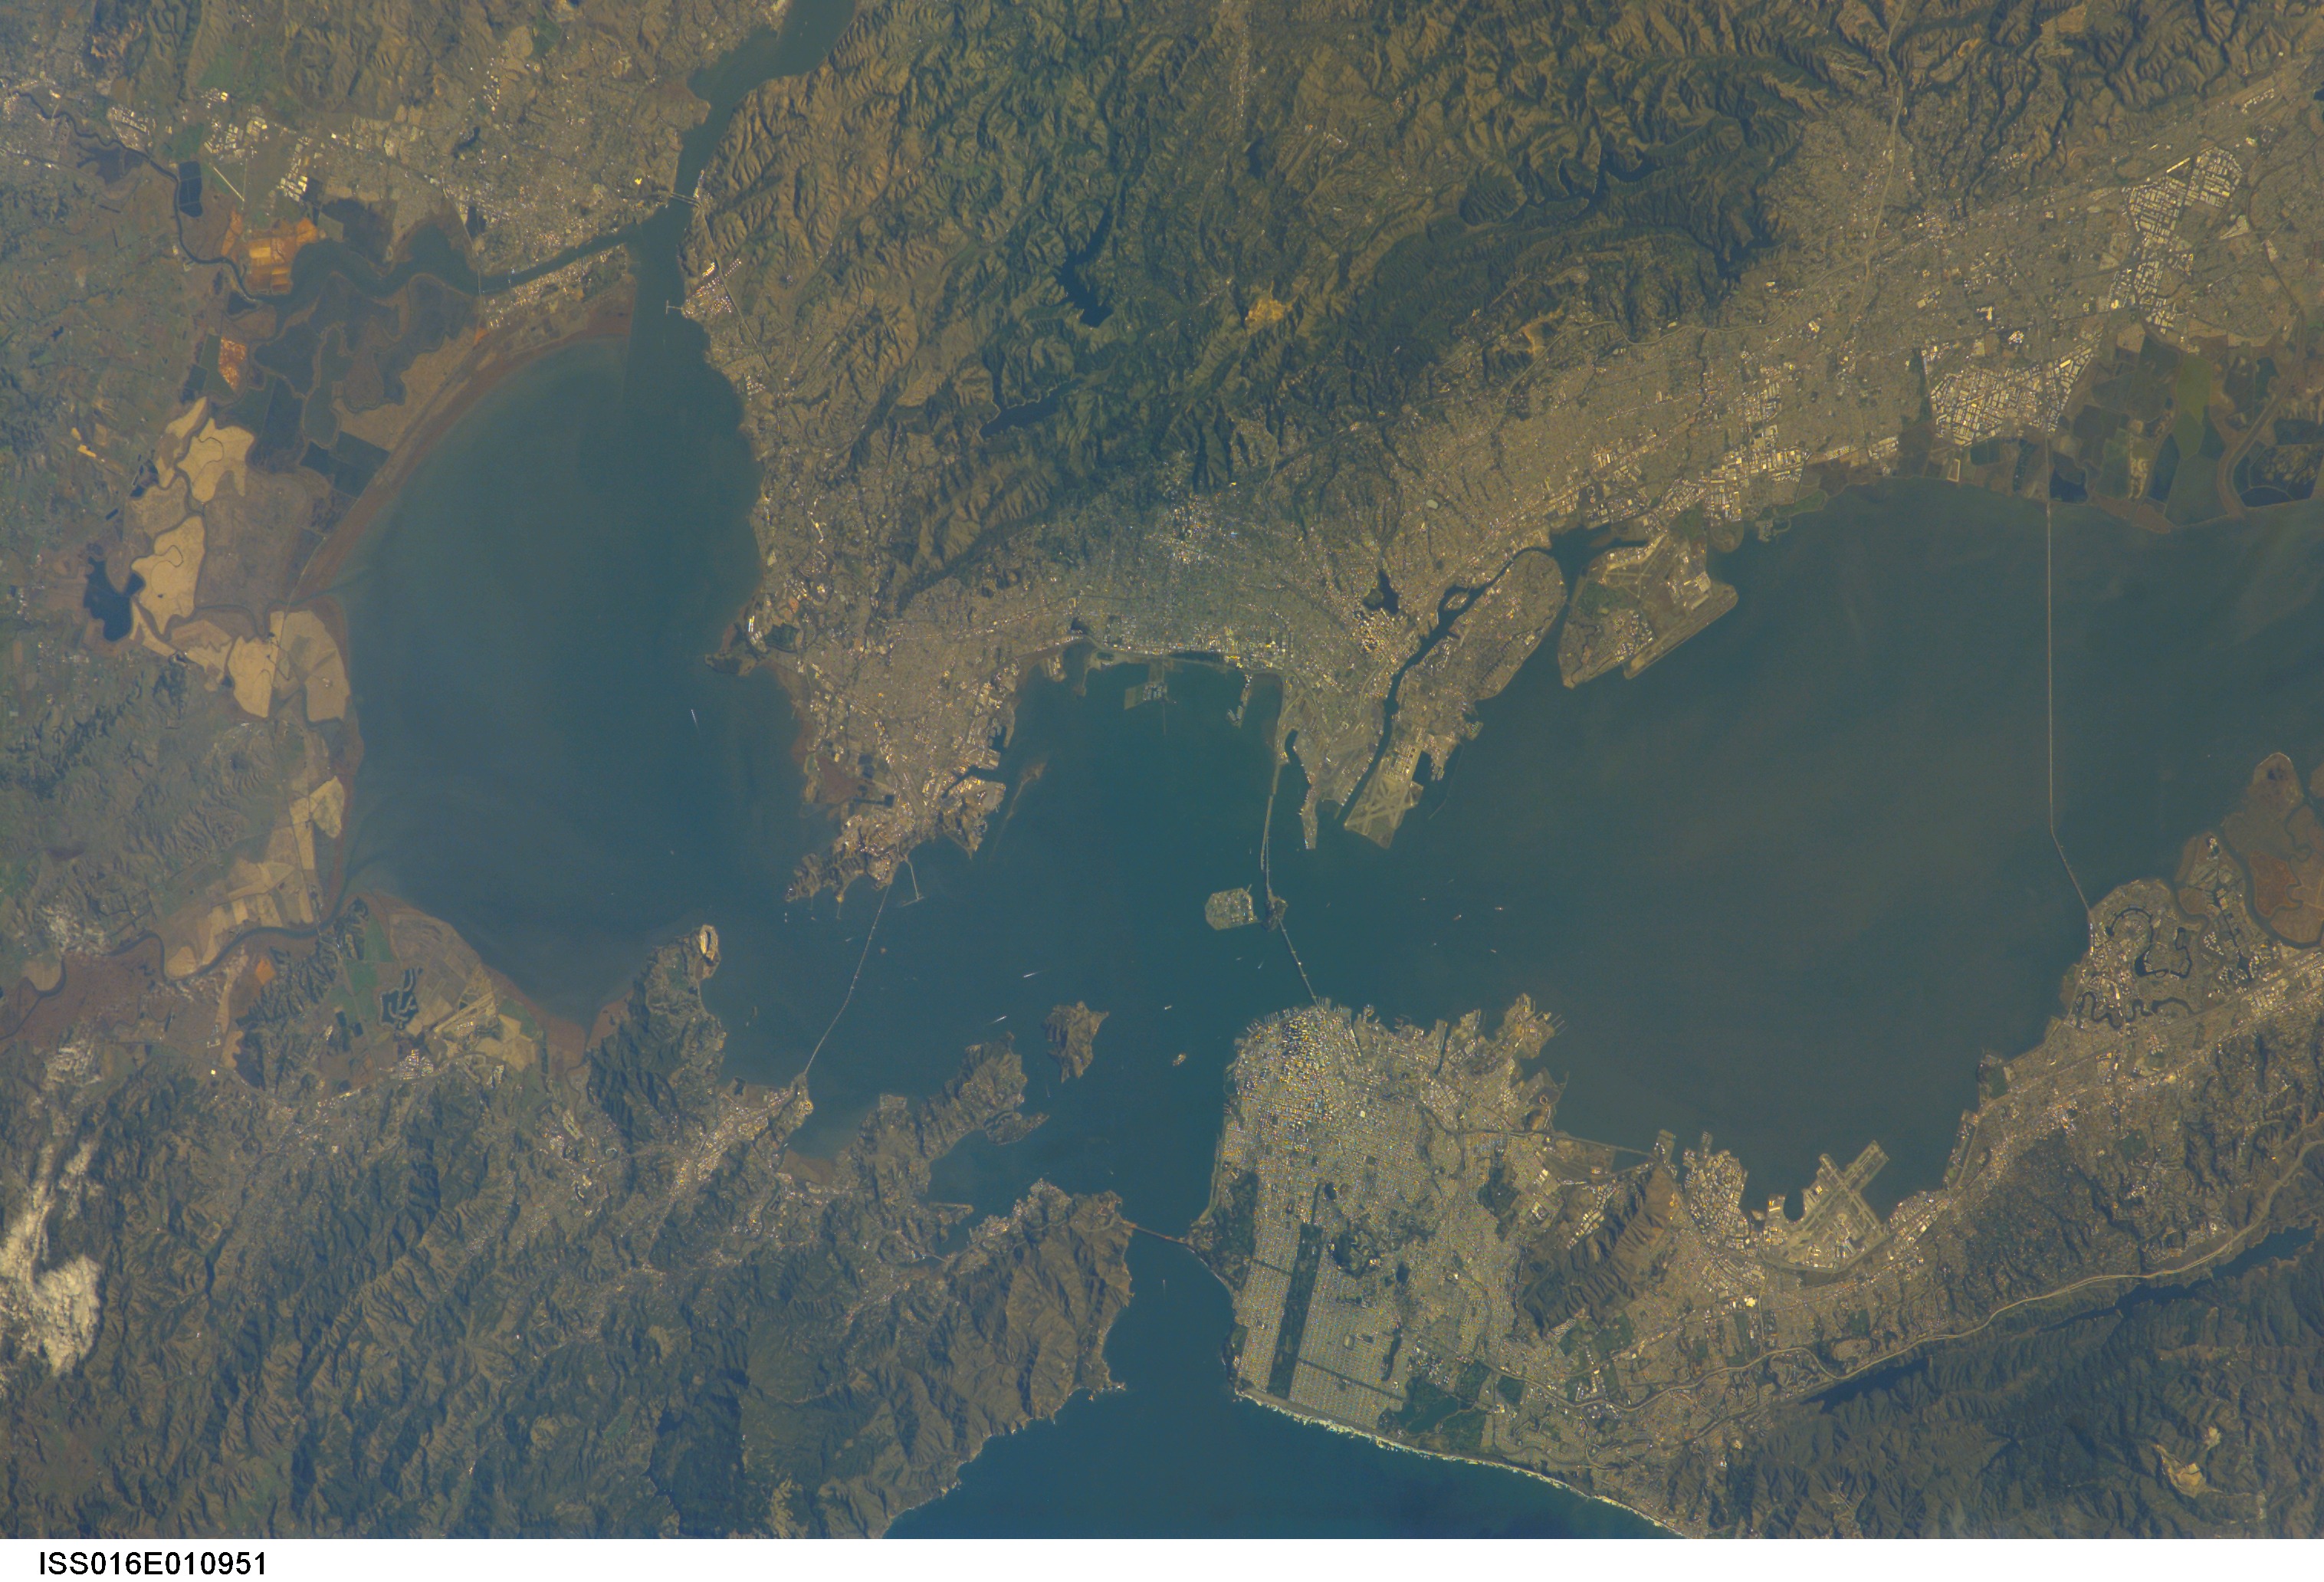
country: USA-CALIFORNIA
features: SAN FRANCISCO B., OAKLAND
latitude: 38.0
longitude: -122.5
